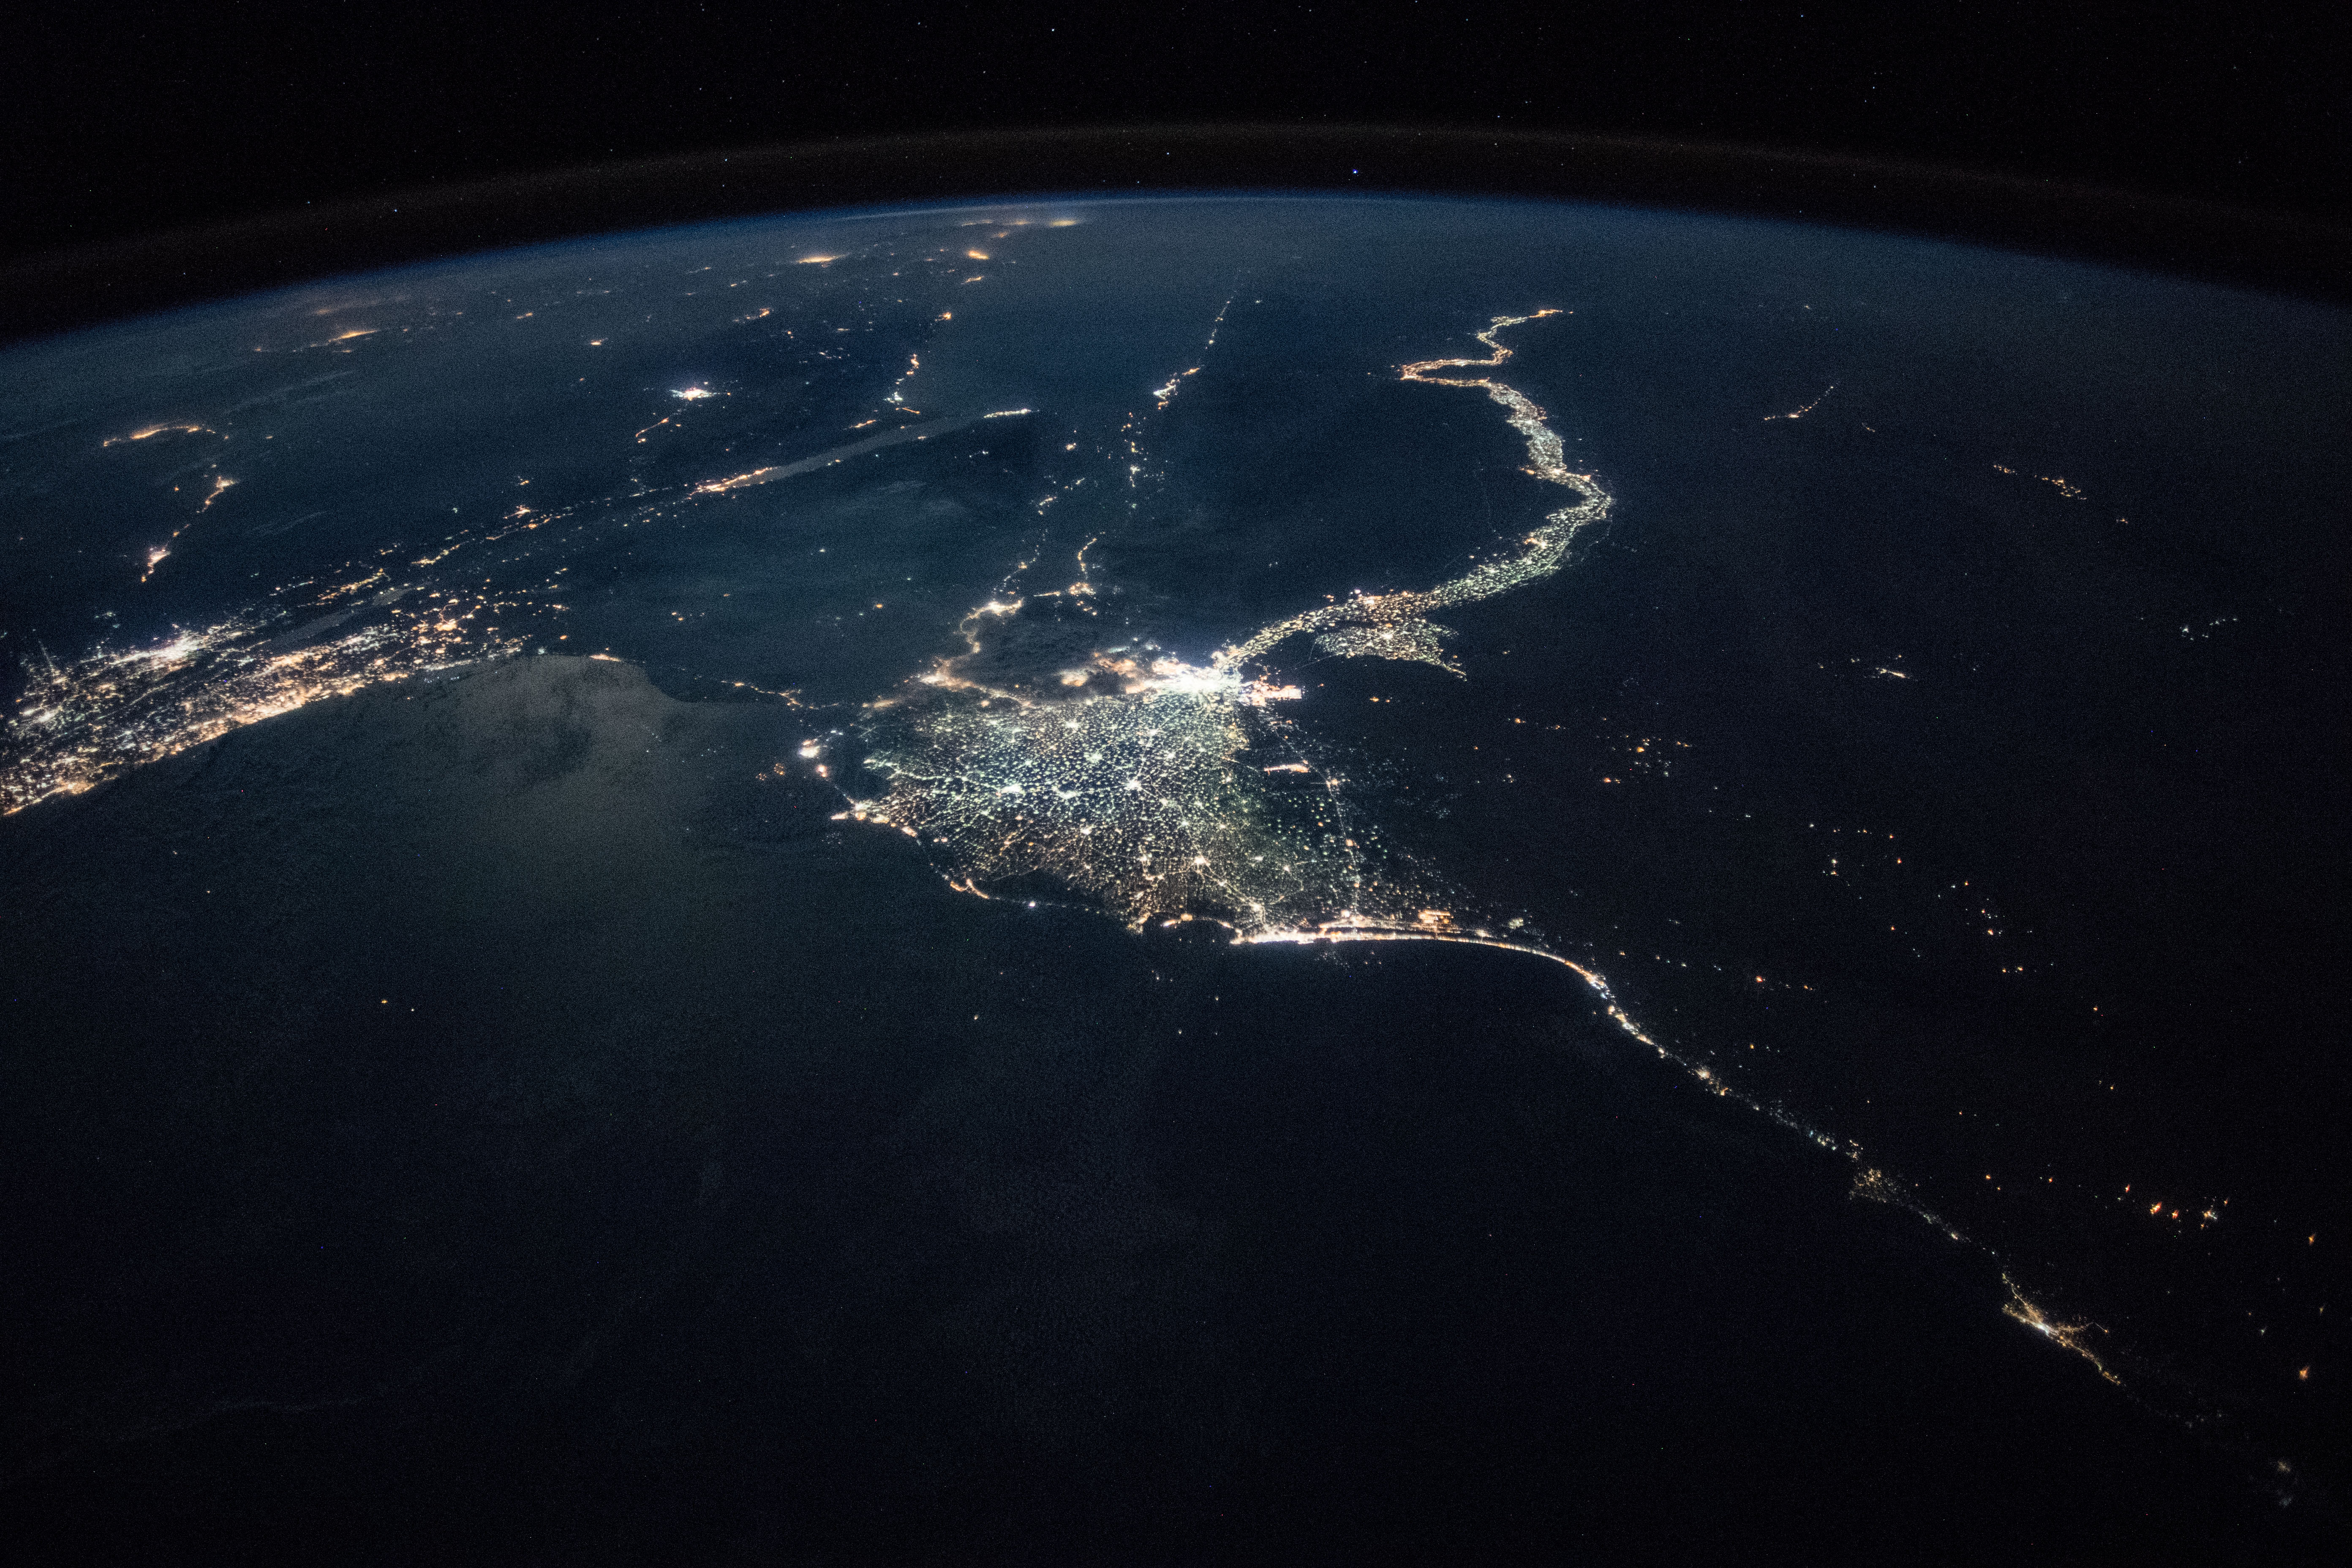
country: EGYPT
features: CAIRO CITY, GULF OF SUEZ, GULF OF AQABA, NEGEV DESERT, SUEZ CITY, ISMAILIA CITY, PORT SAID CITY, NILE DELTA, FAIYUM CITY, WESTERN DESERT, NIGHT, EARTH LIMB
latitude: 30.8
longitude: 31.0
